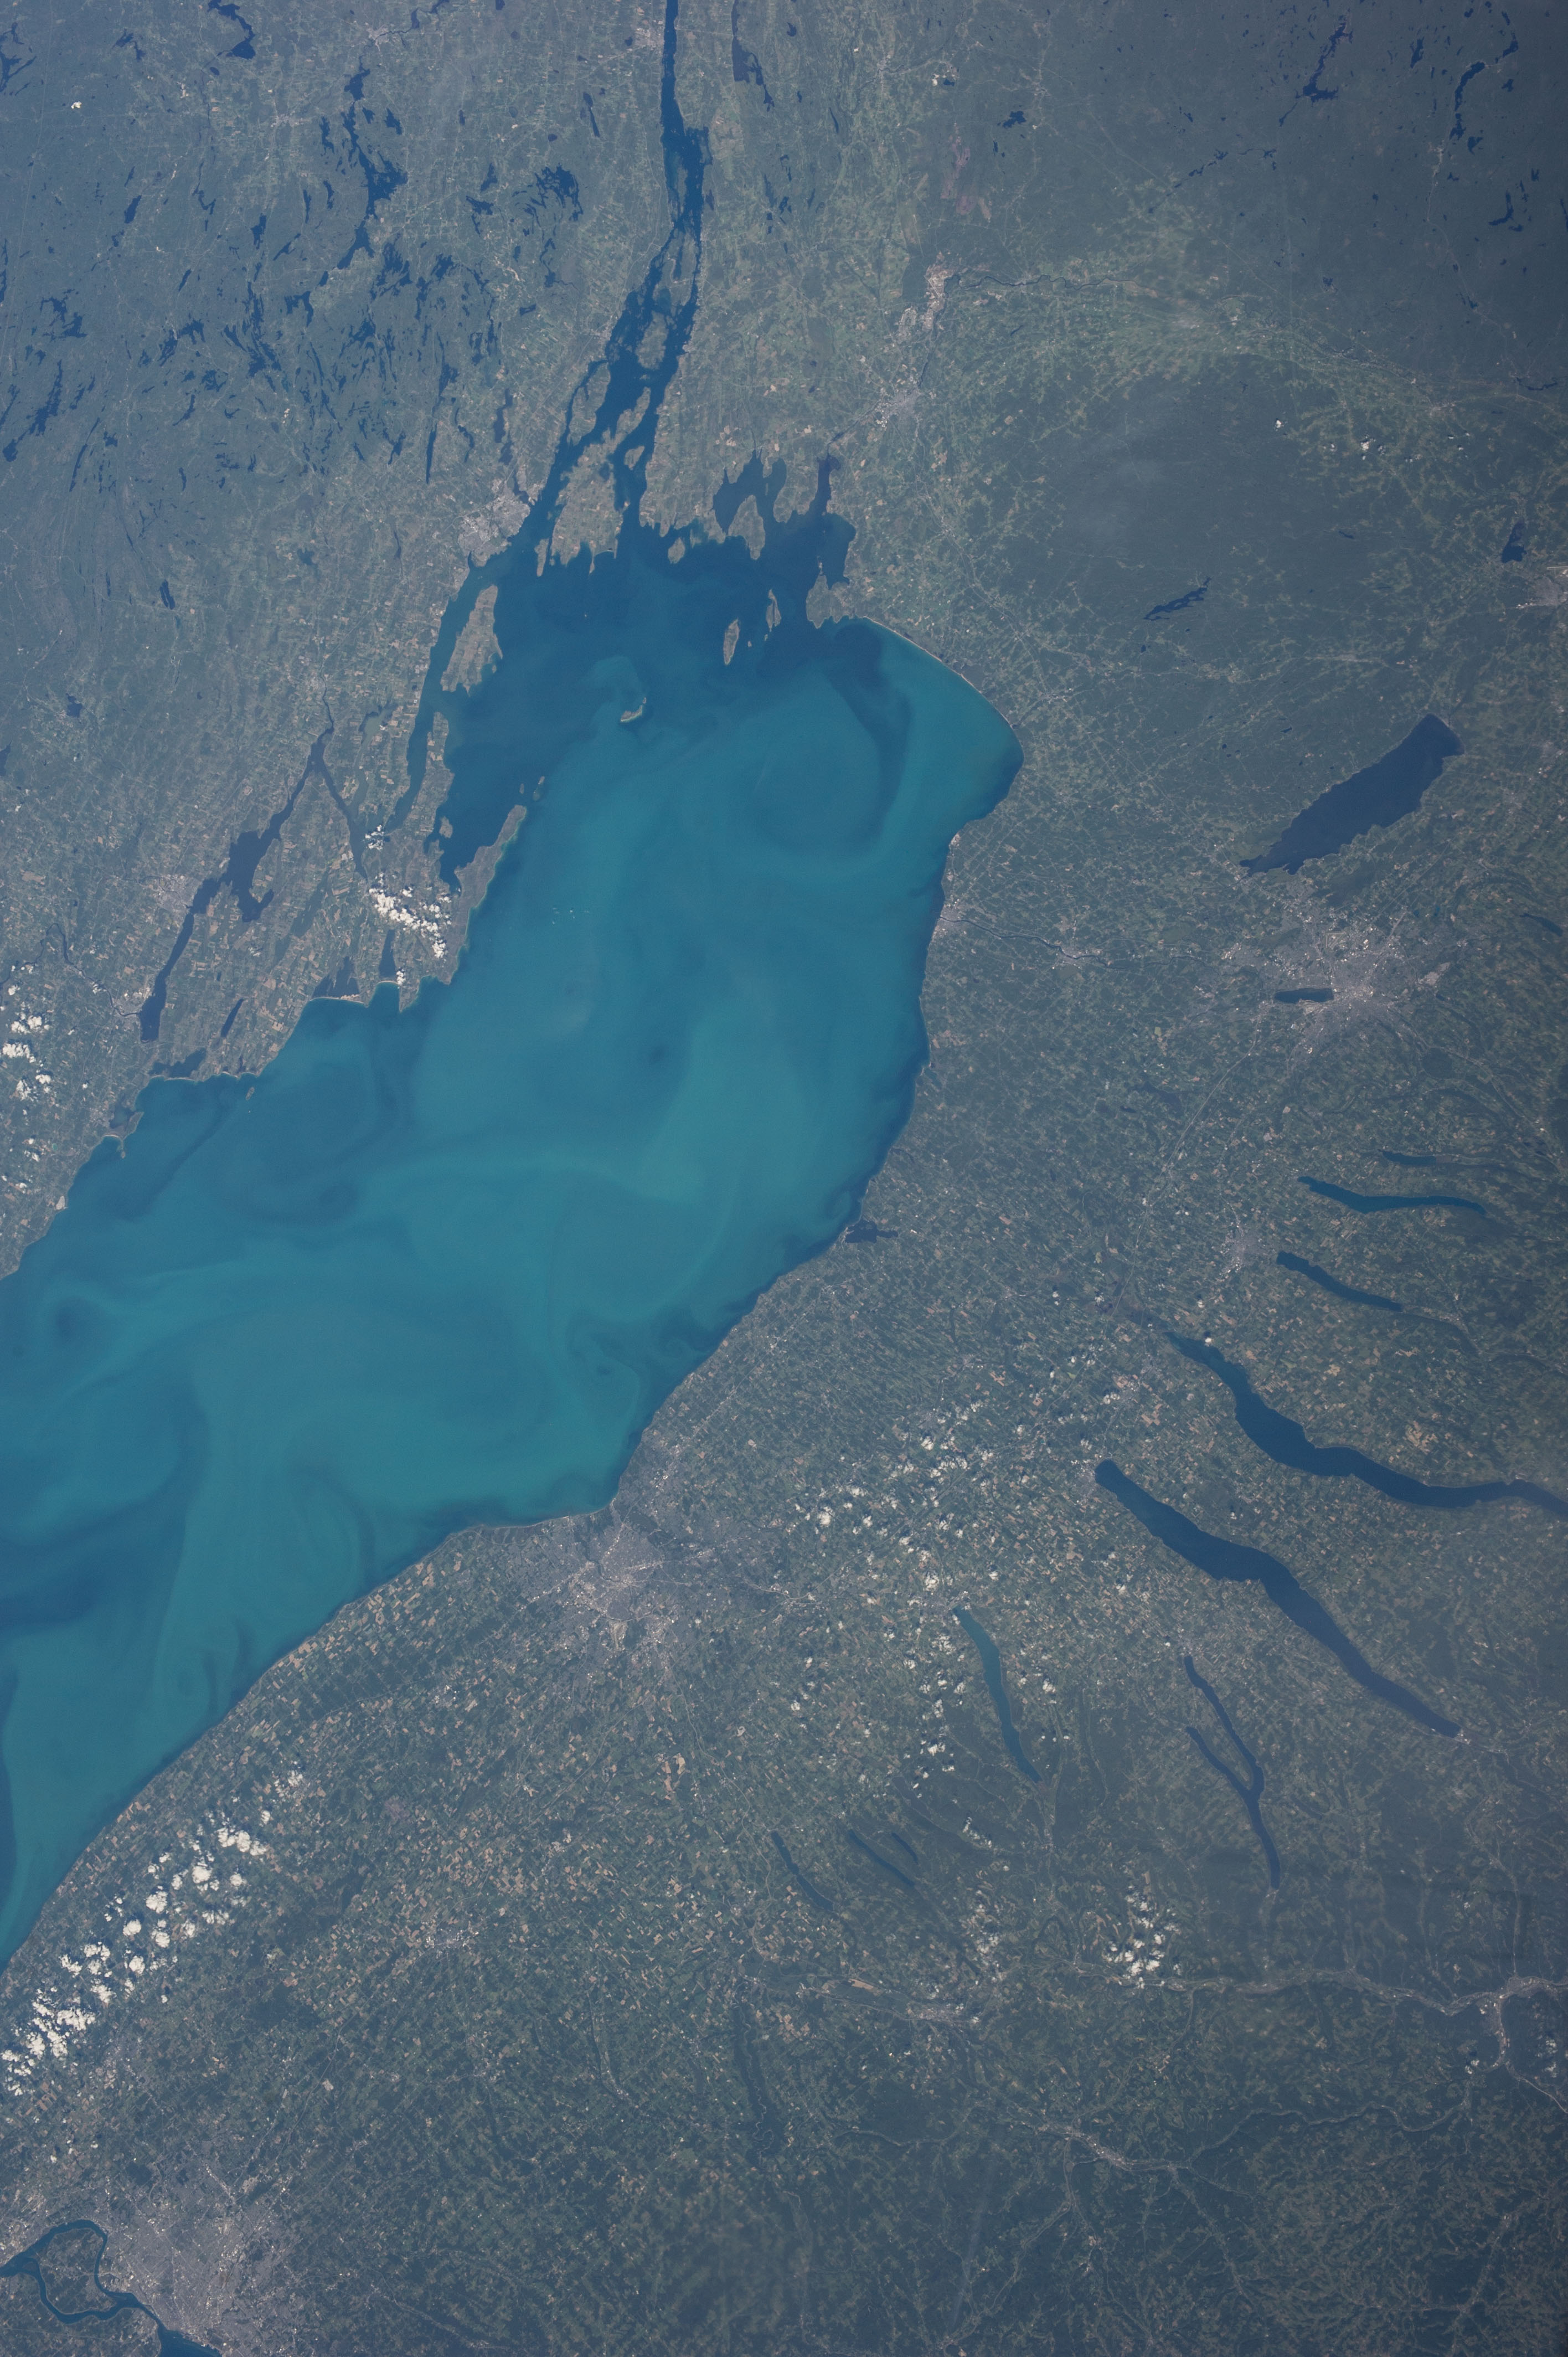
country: USA-NEW YORK
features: L. ONTARIO, KINGSTON, SYRACUSE, ROCHESTER, BUFFALO
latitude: 43.5
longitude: -76.5
